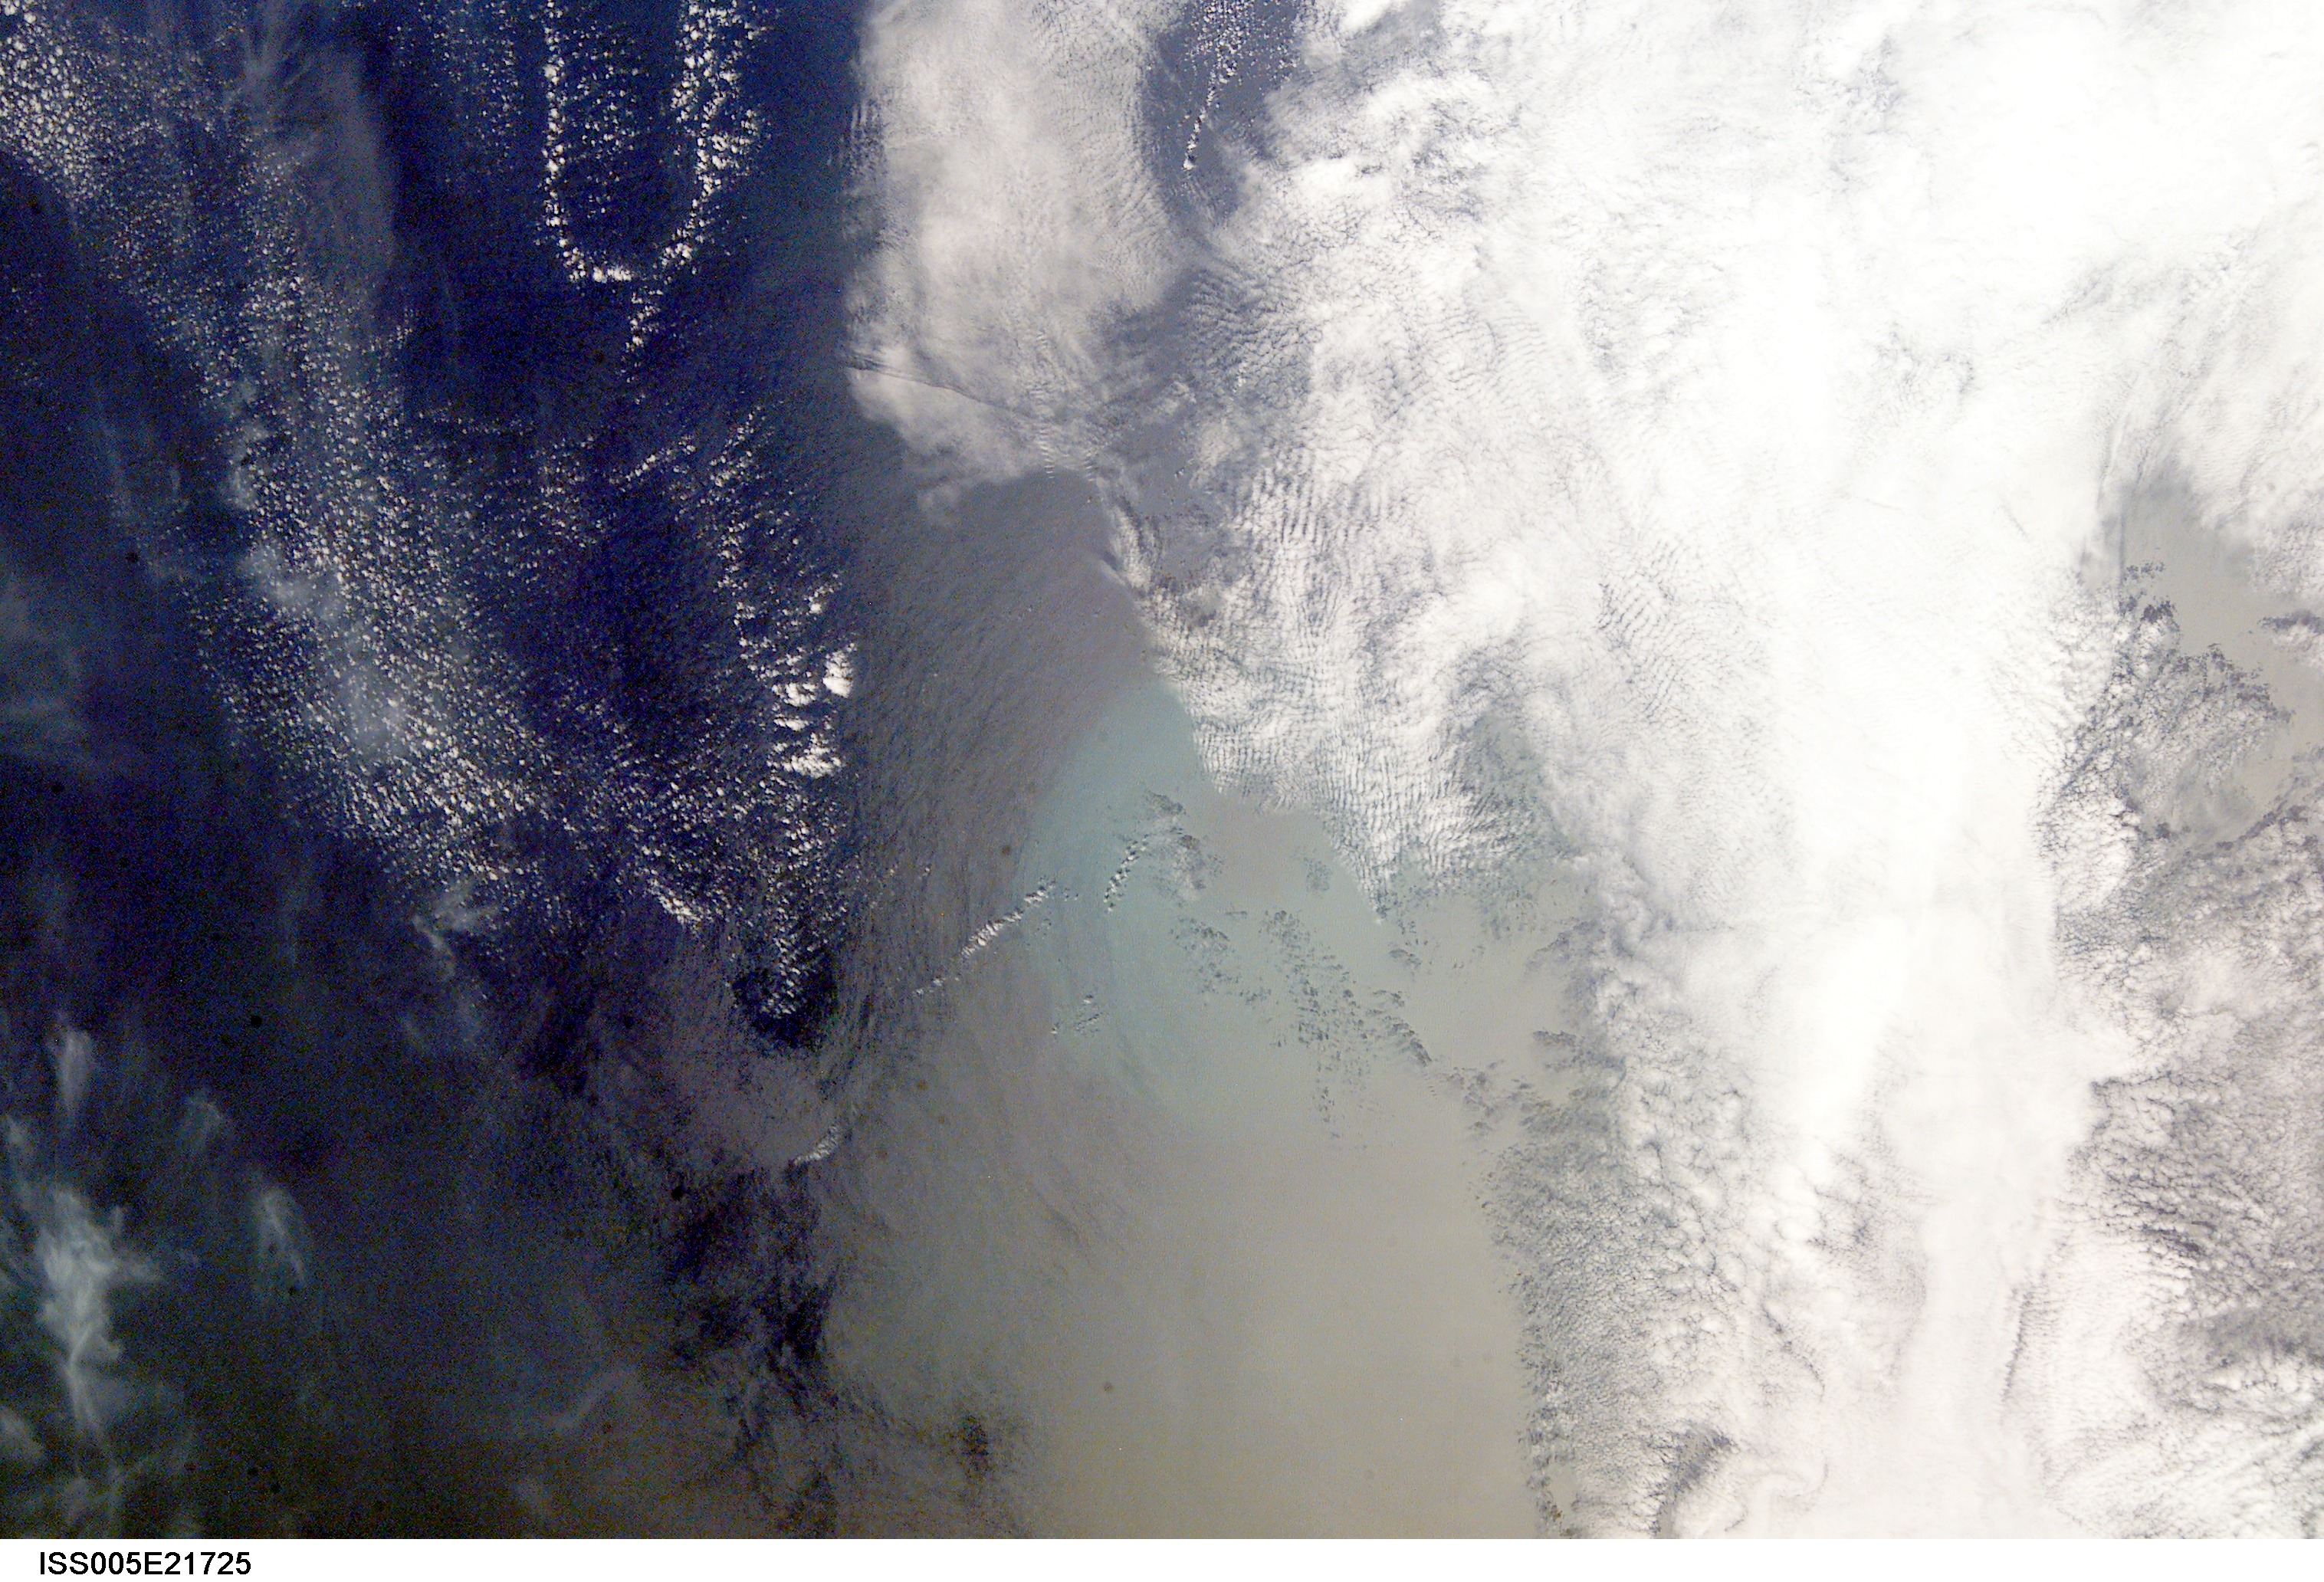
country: TASMAN SEA
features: BLUE-GREEN PATCH OF OCEAN
